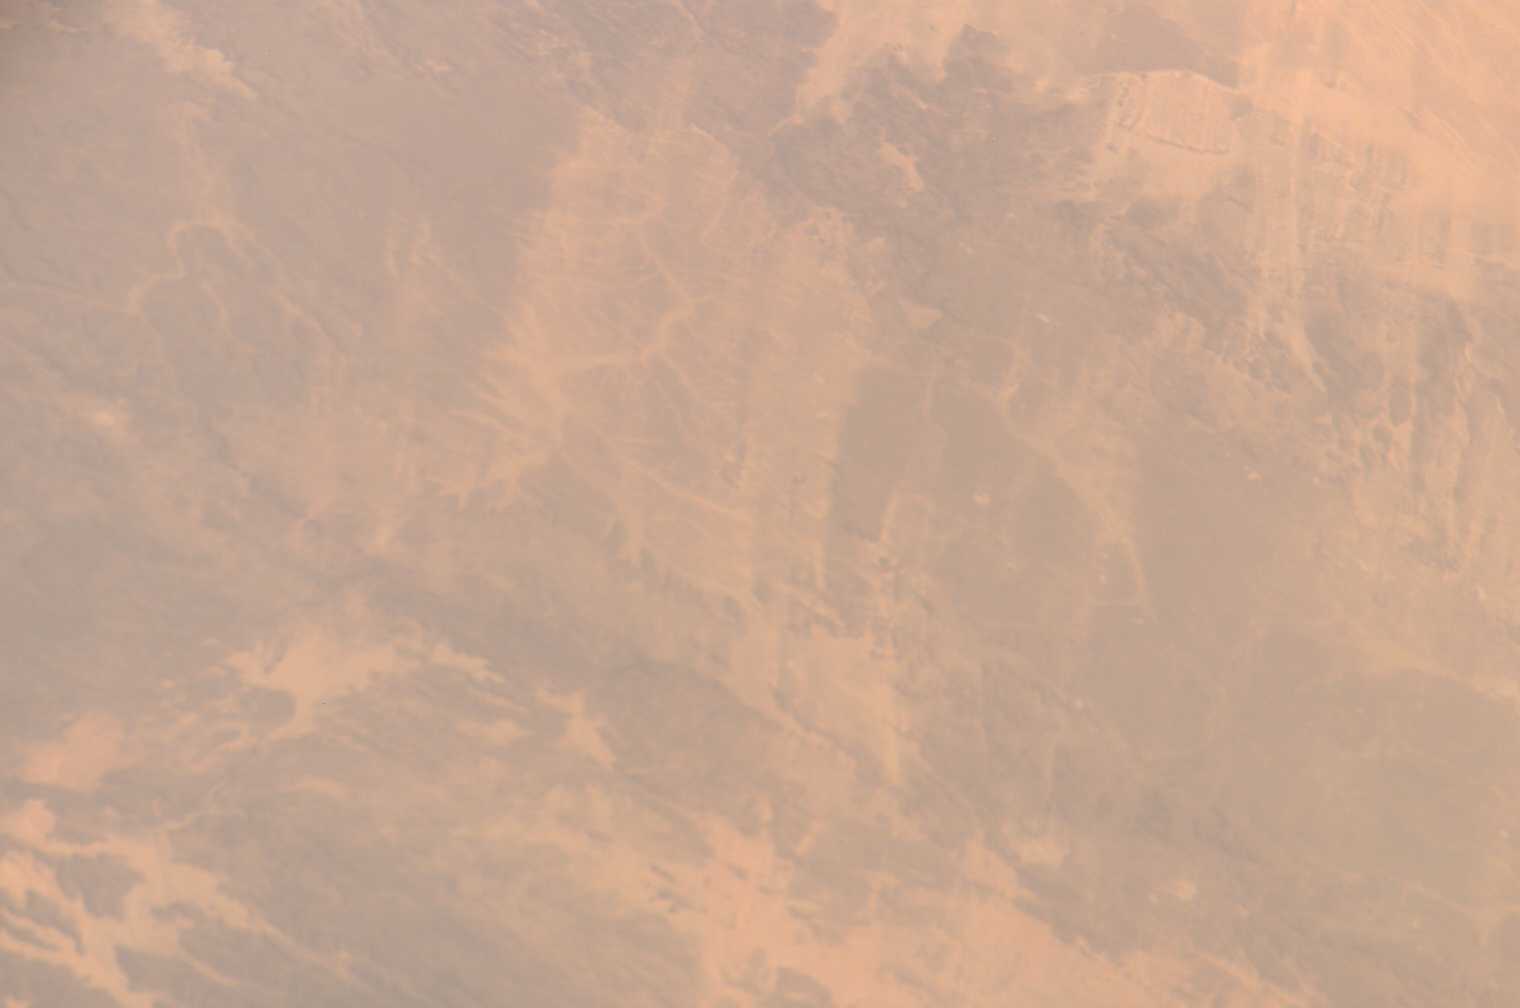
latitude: 17.4
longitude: 21.5
